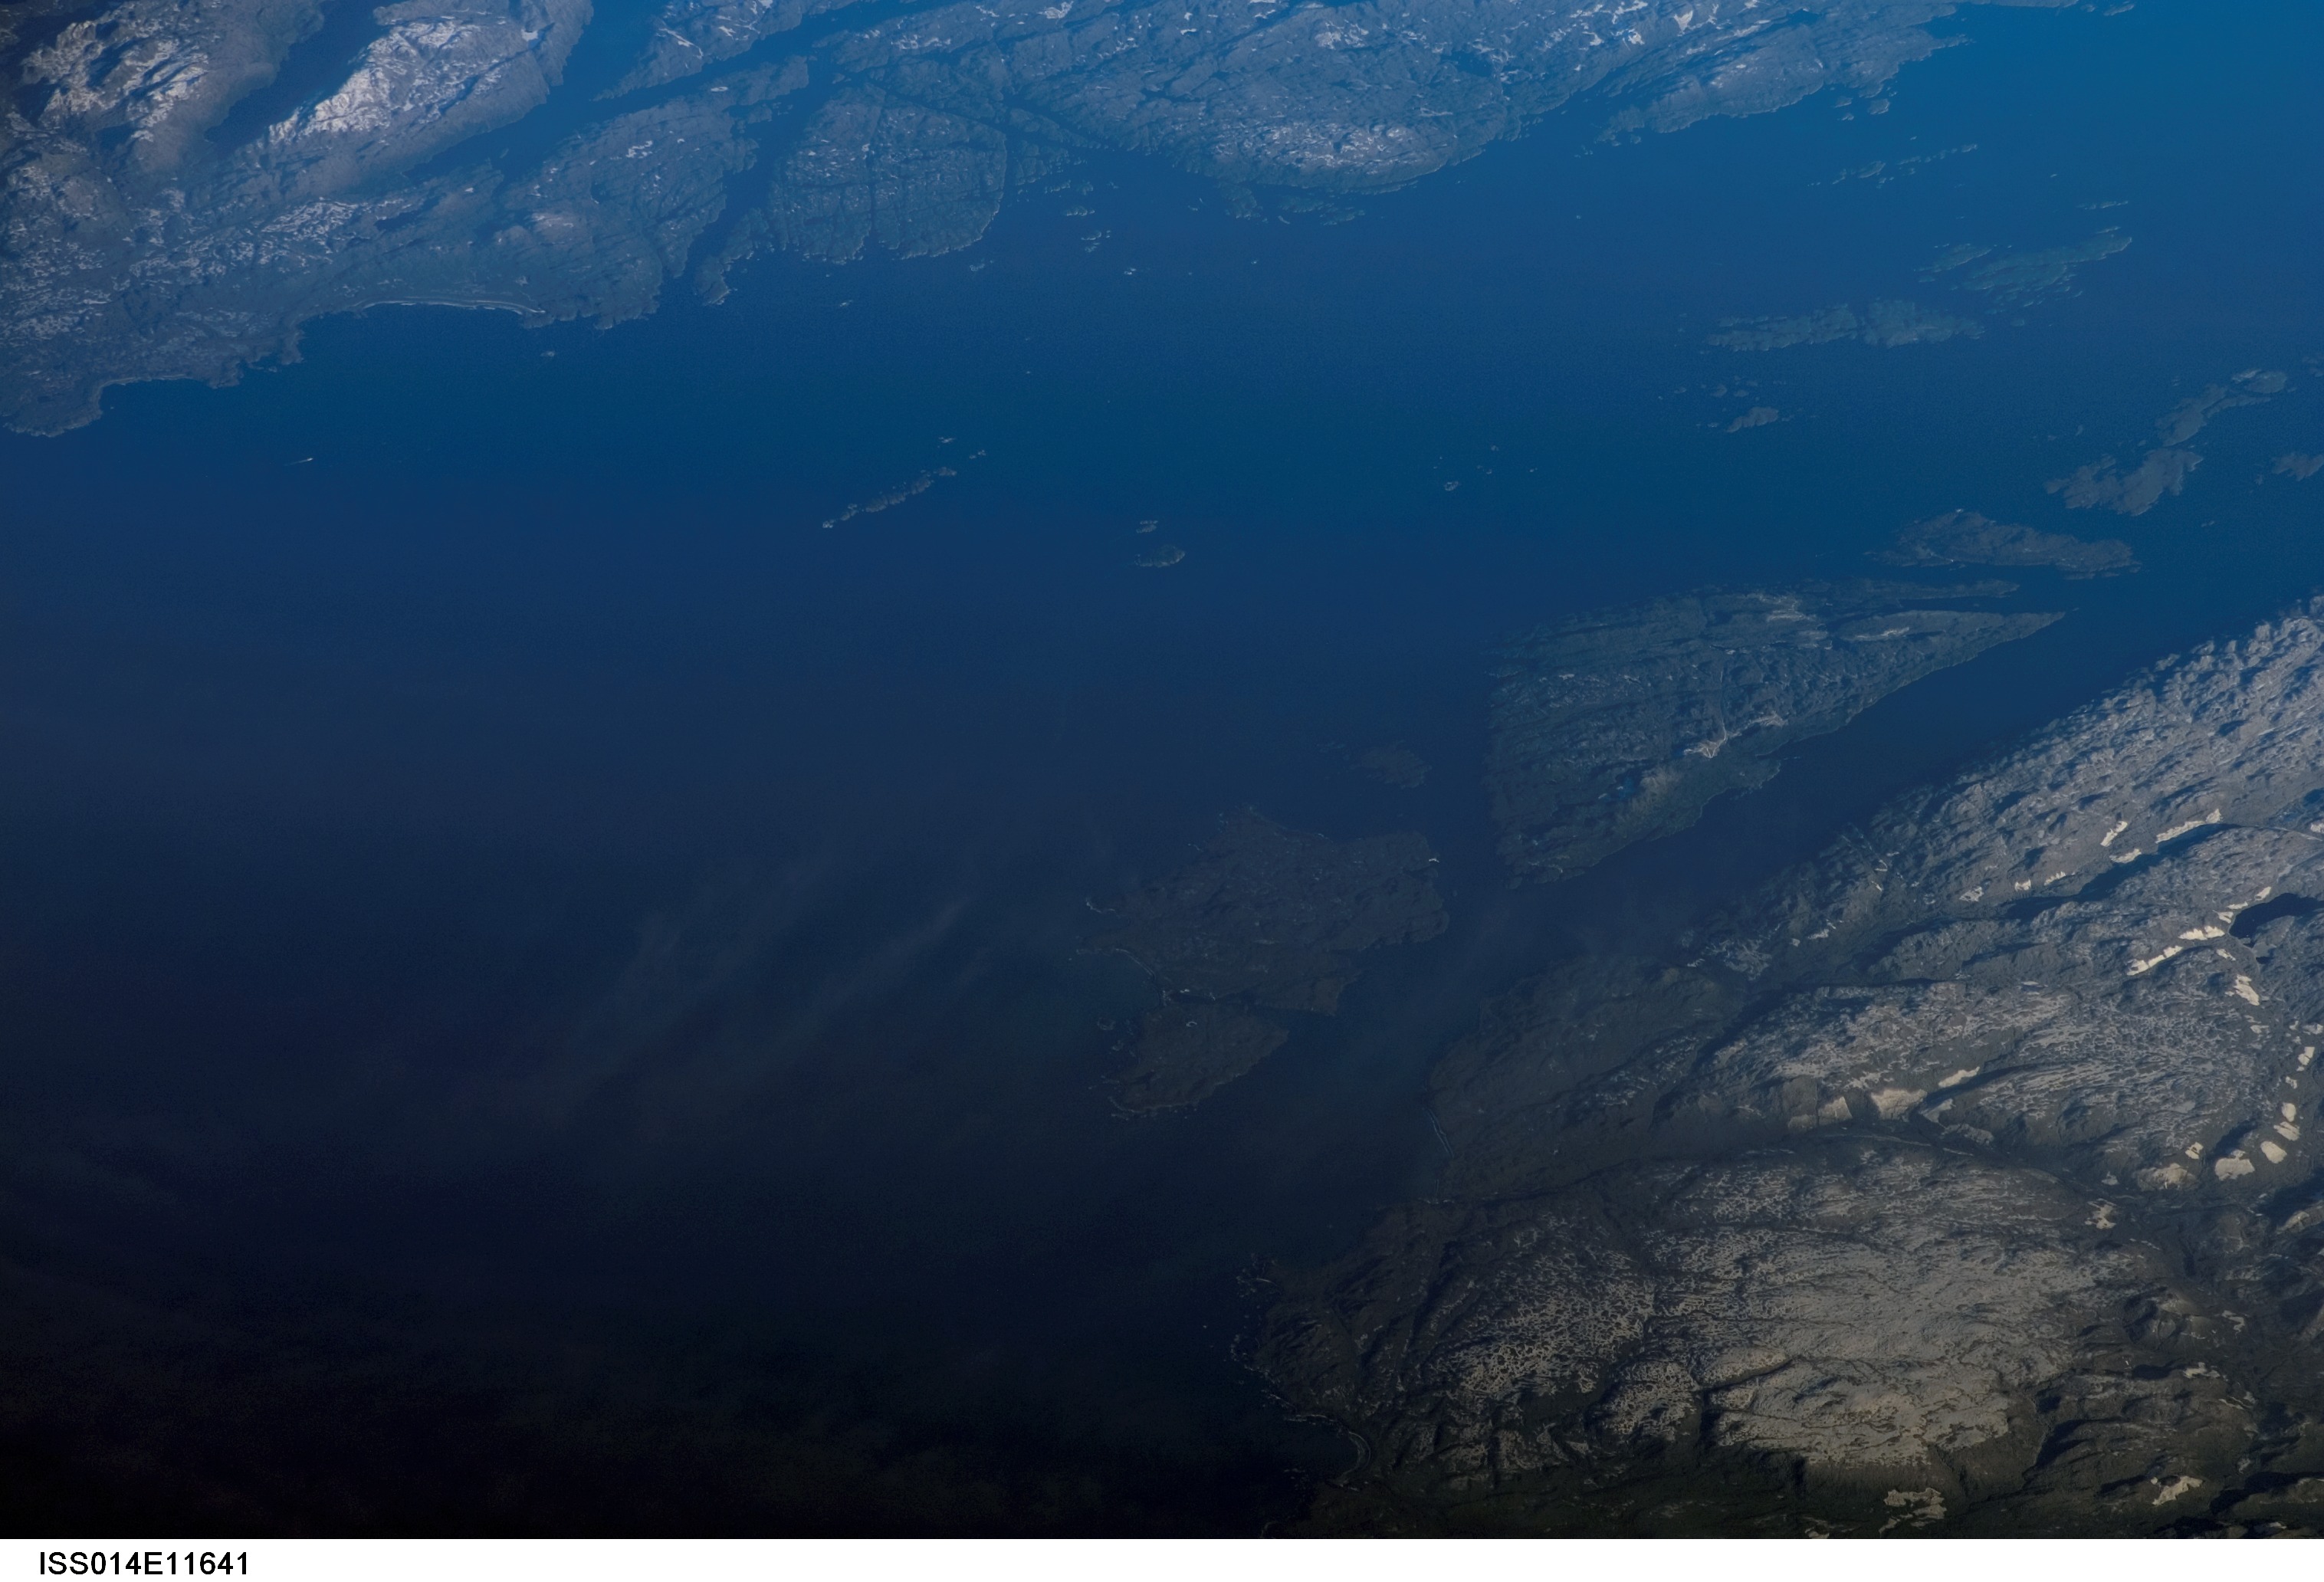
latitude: 51.0
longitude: -127.8
